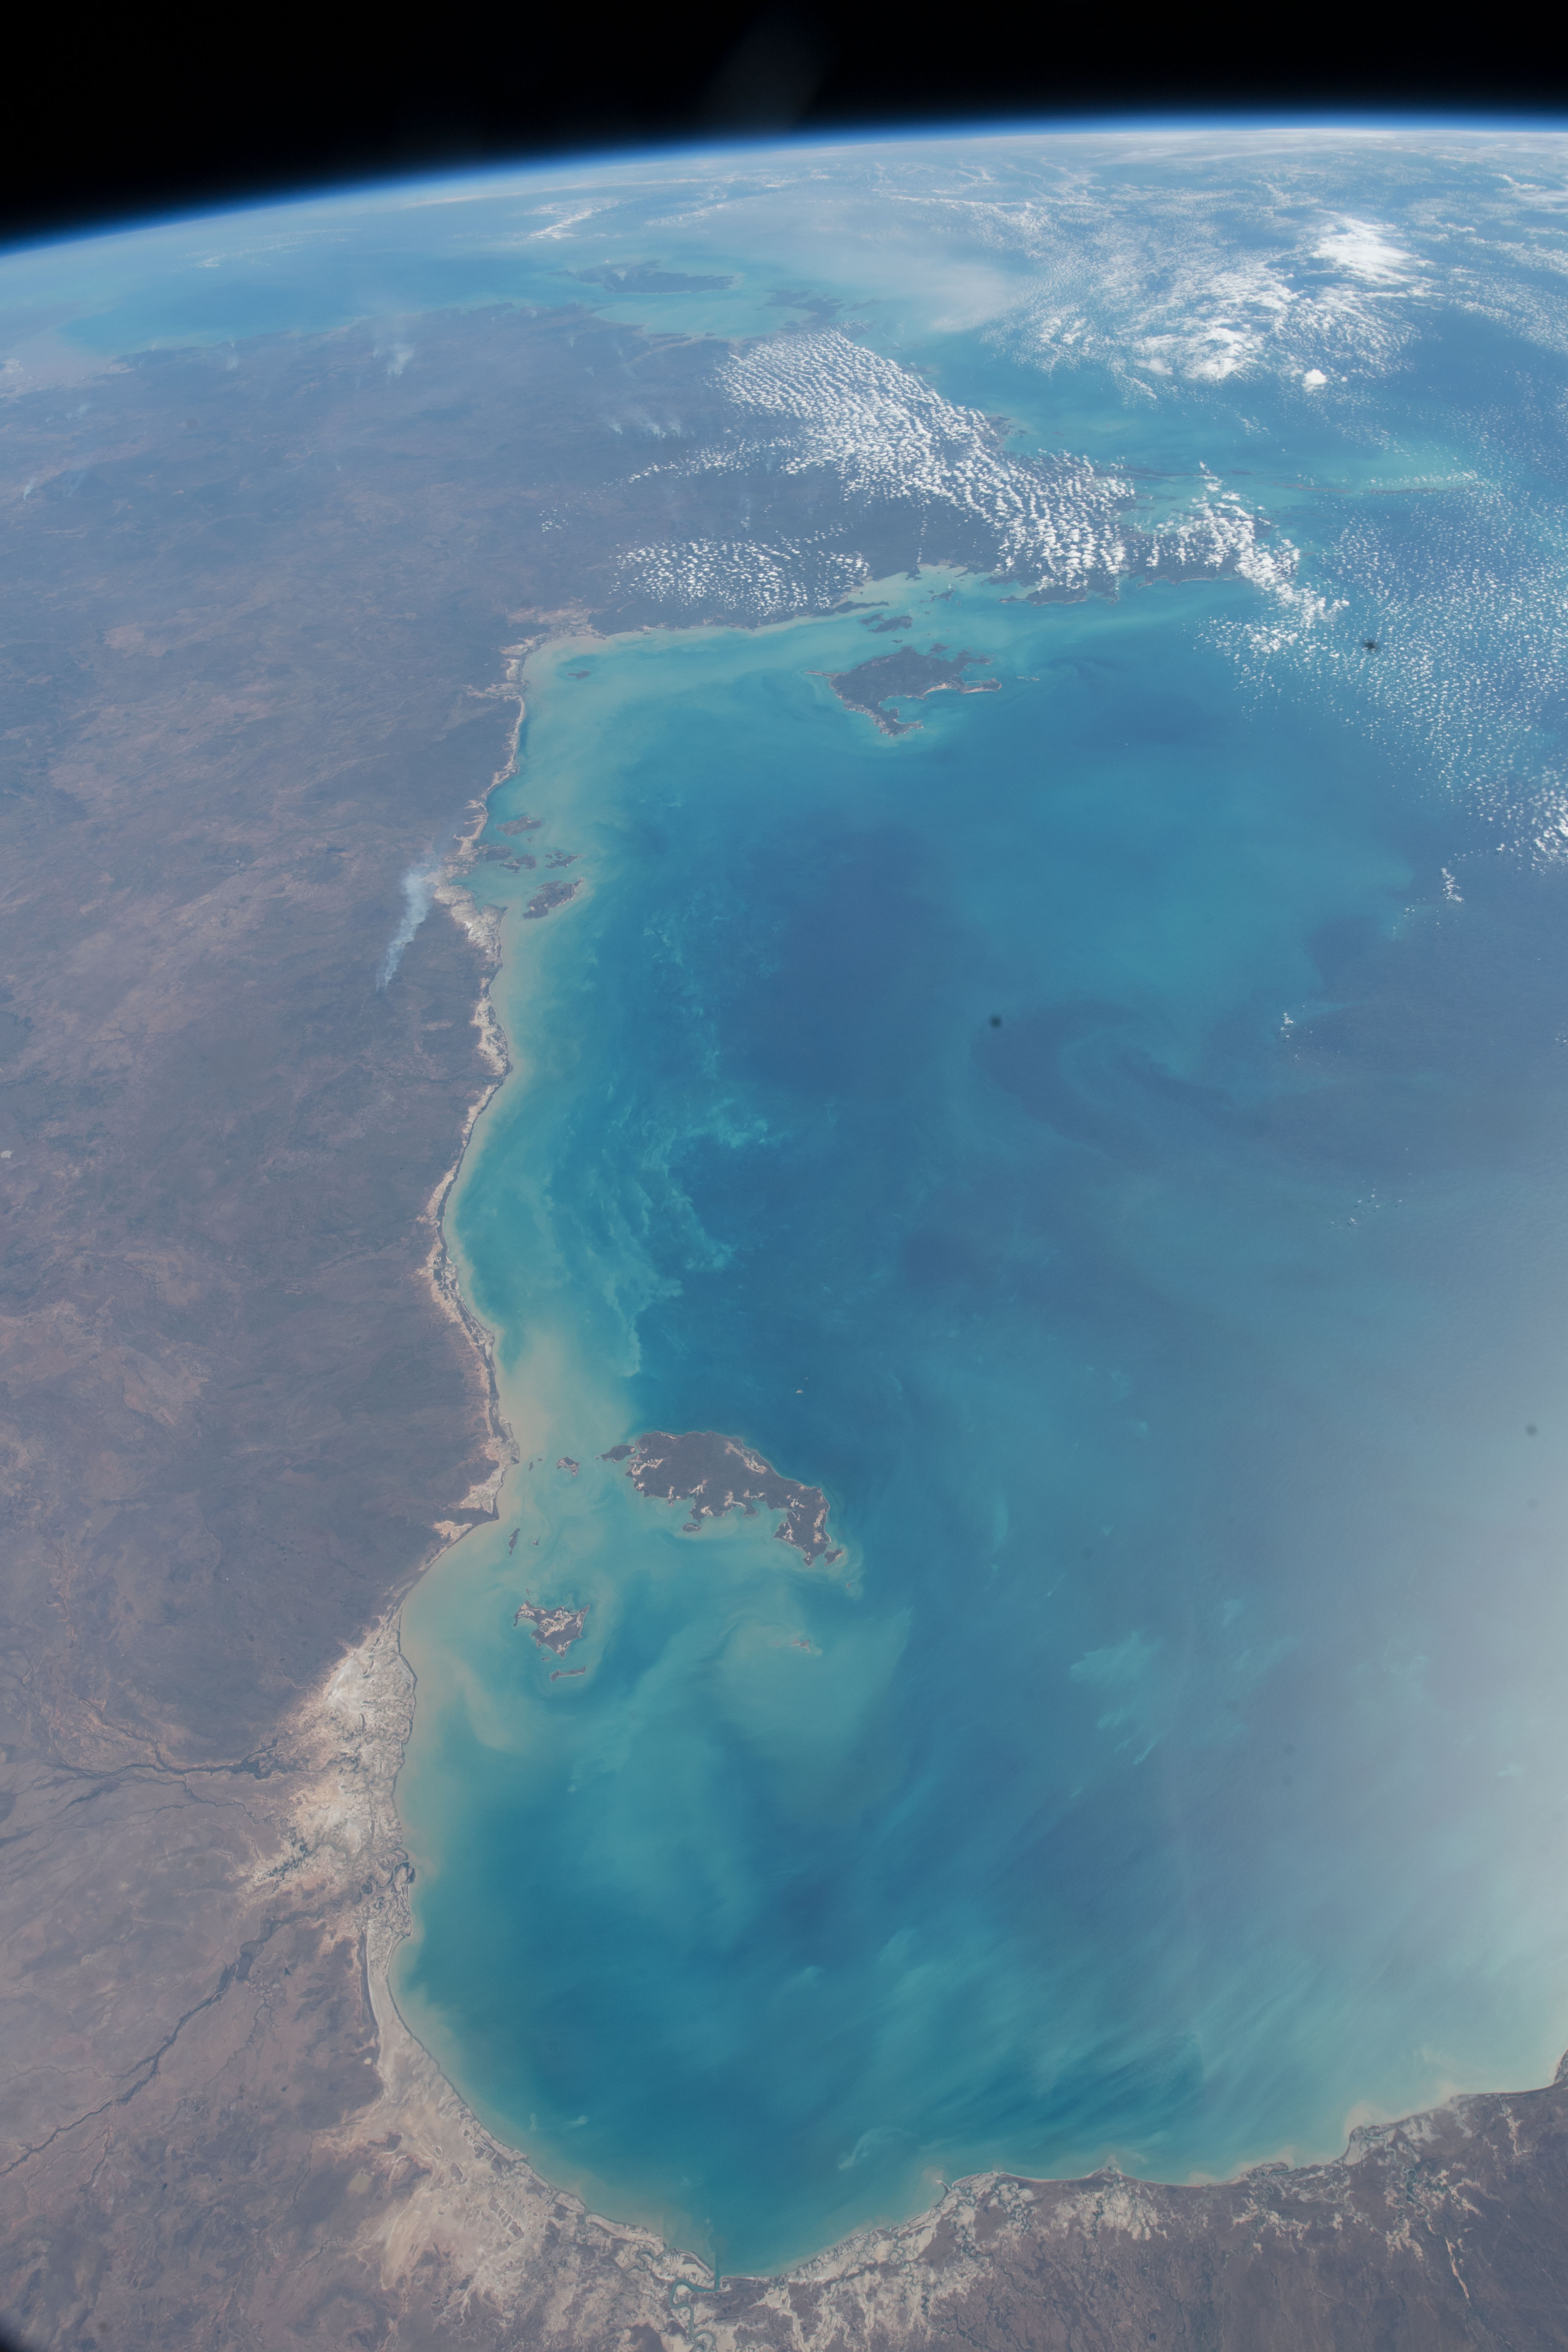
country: AUSTRALIA-Q
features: GULF OF CARPENTARIA, ARAFURA SEA, GREGORY RANGE
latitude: -15.6
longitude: 138.1
